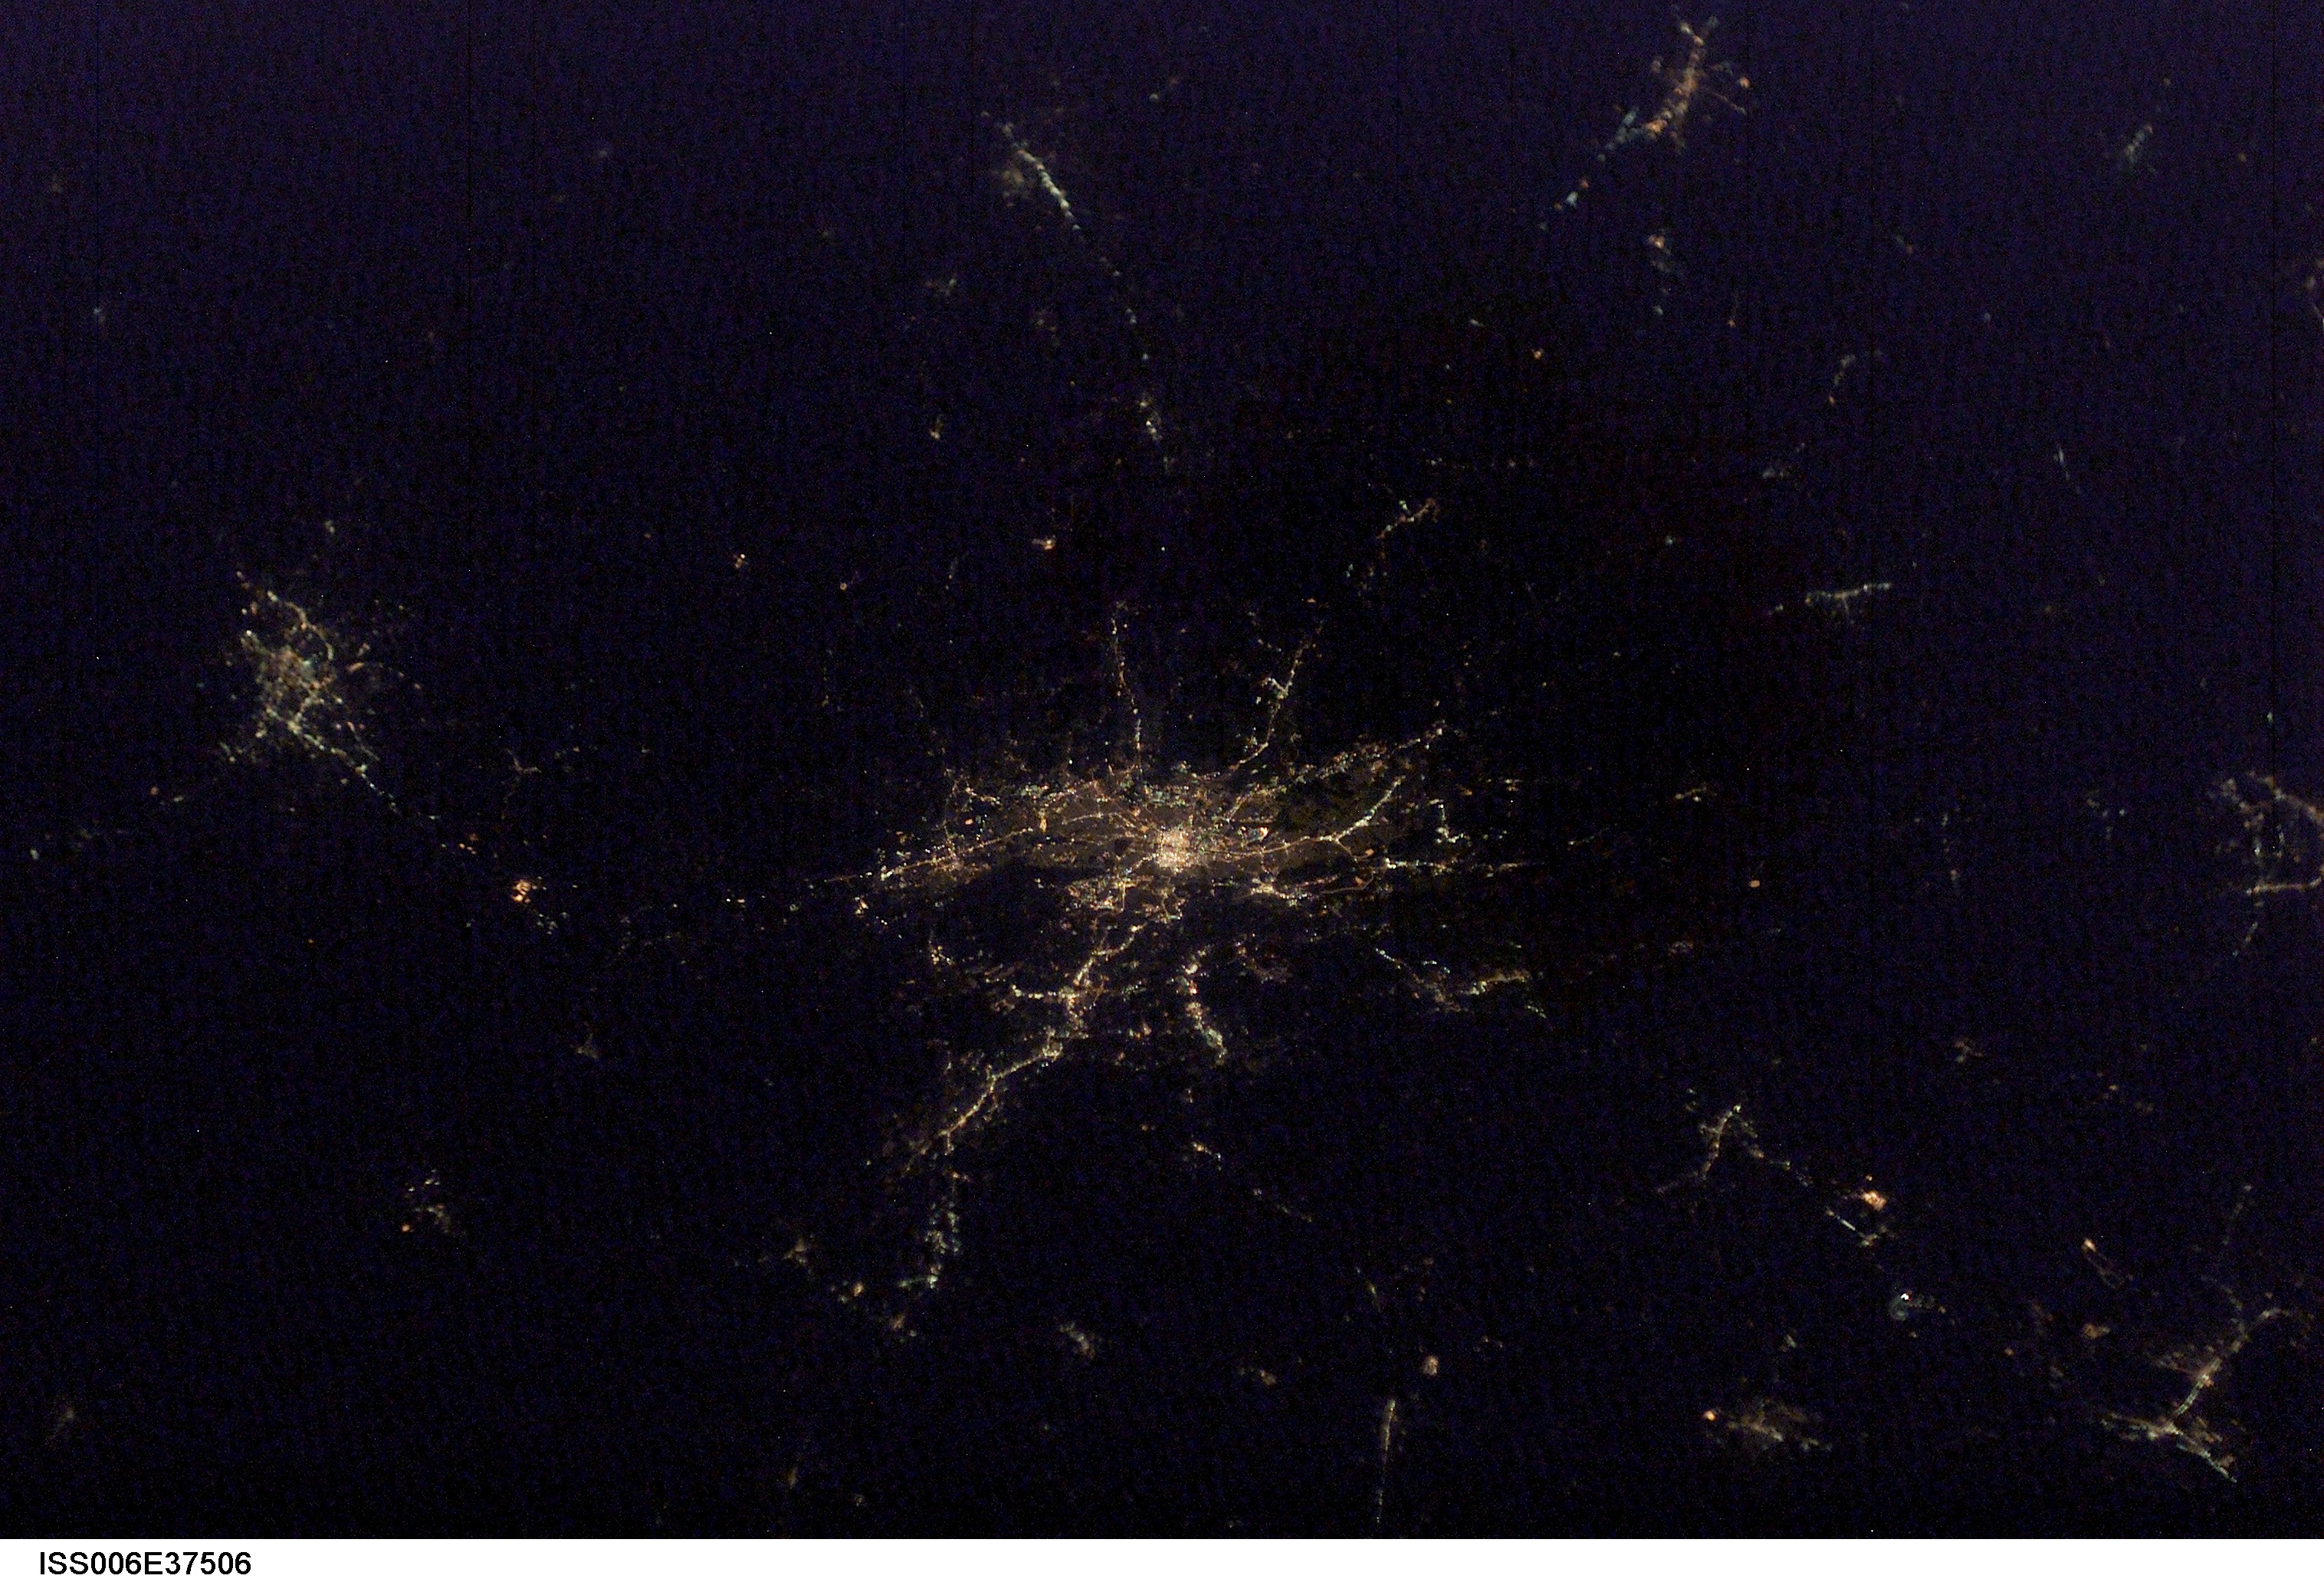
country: USA-MISSISSIPPI
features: DARK EARTHOBS
